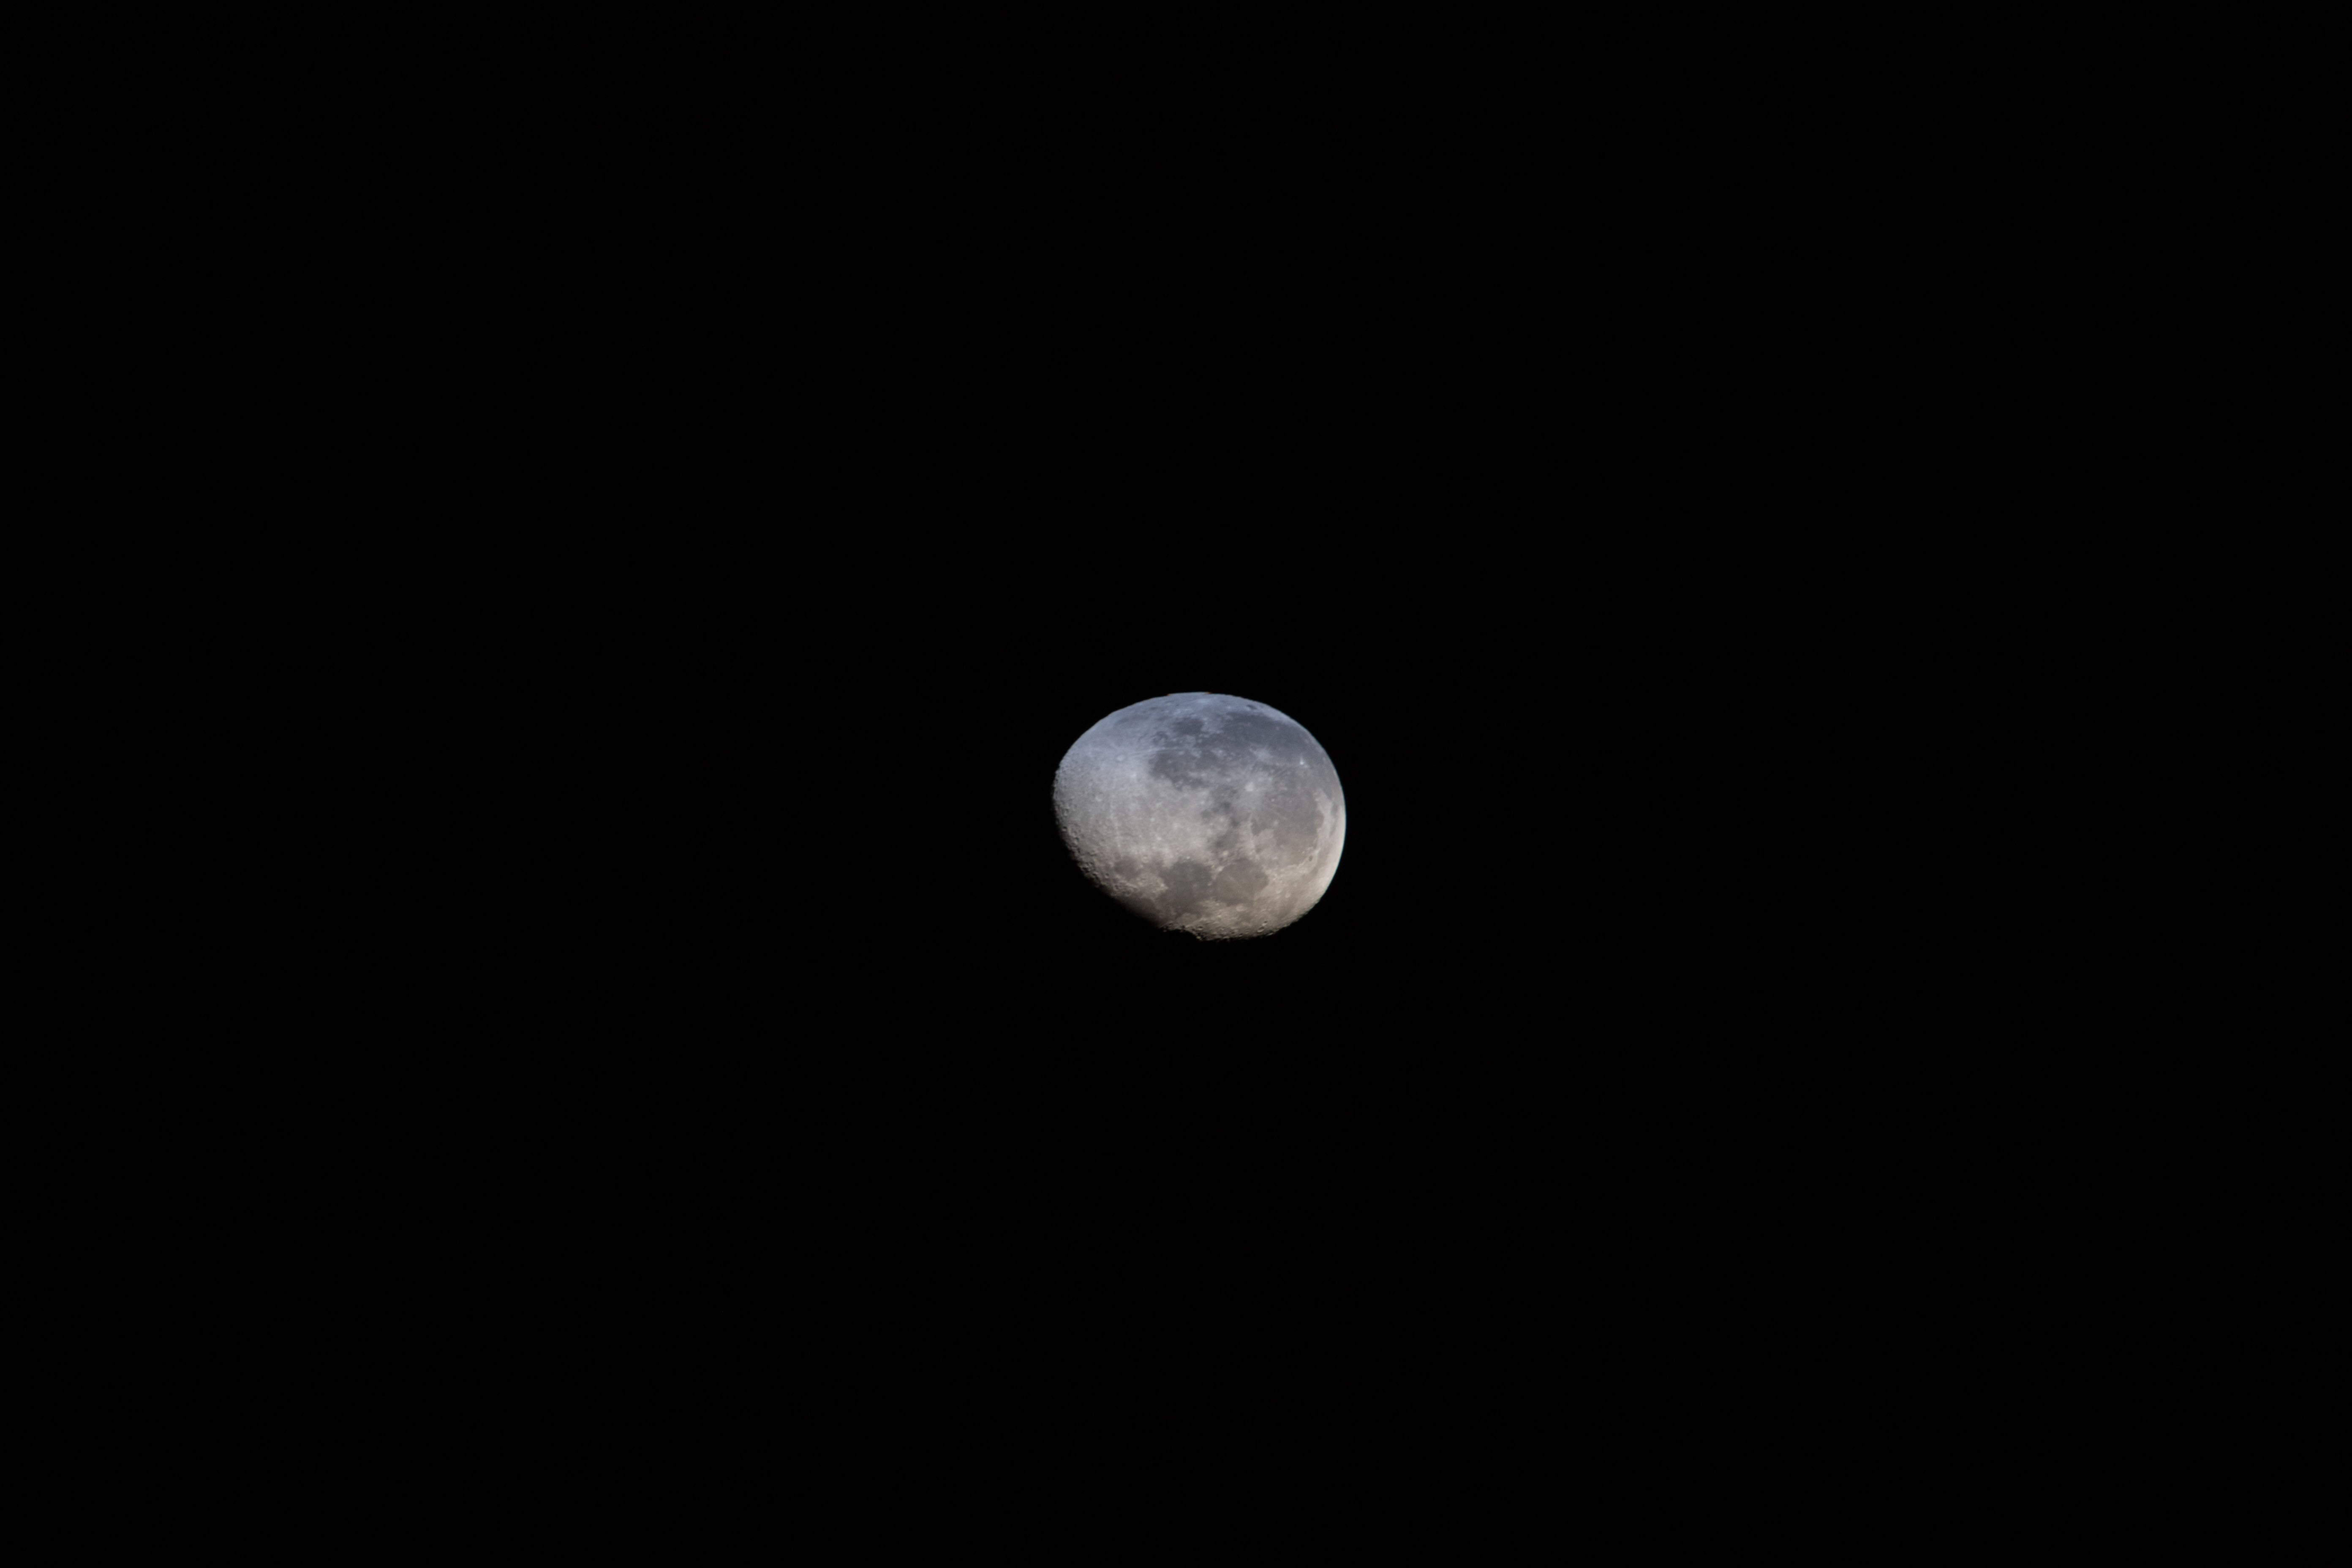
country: MALI
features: MOON
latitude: 0.9
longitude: -0.2
